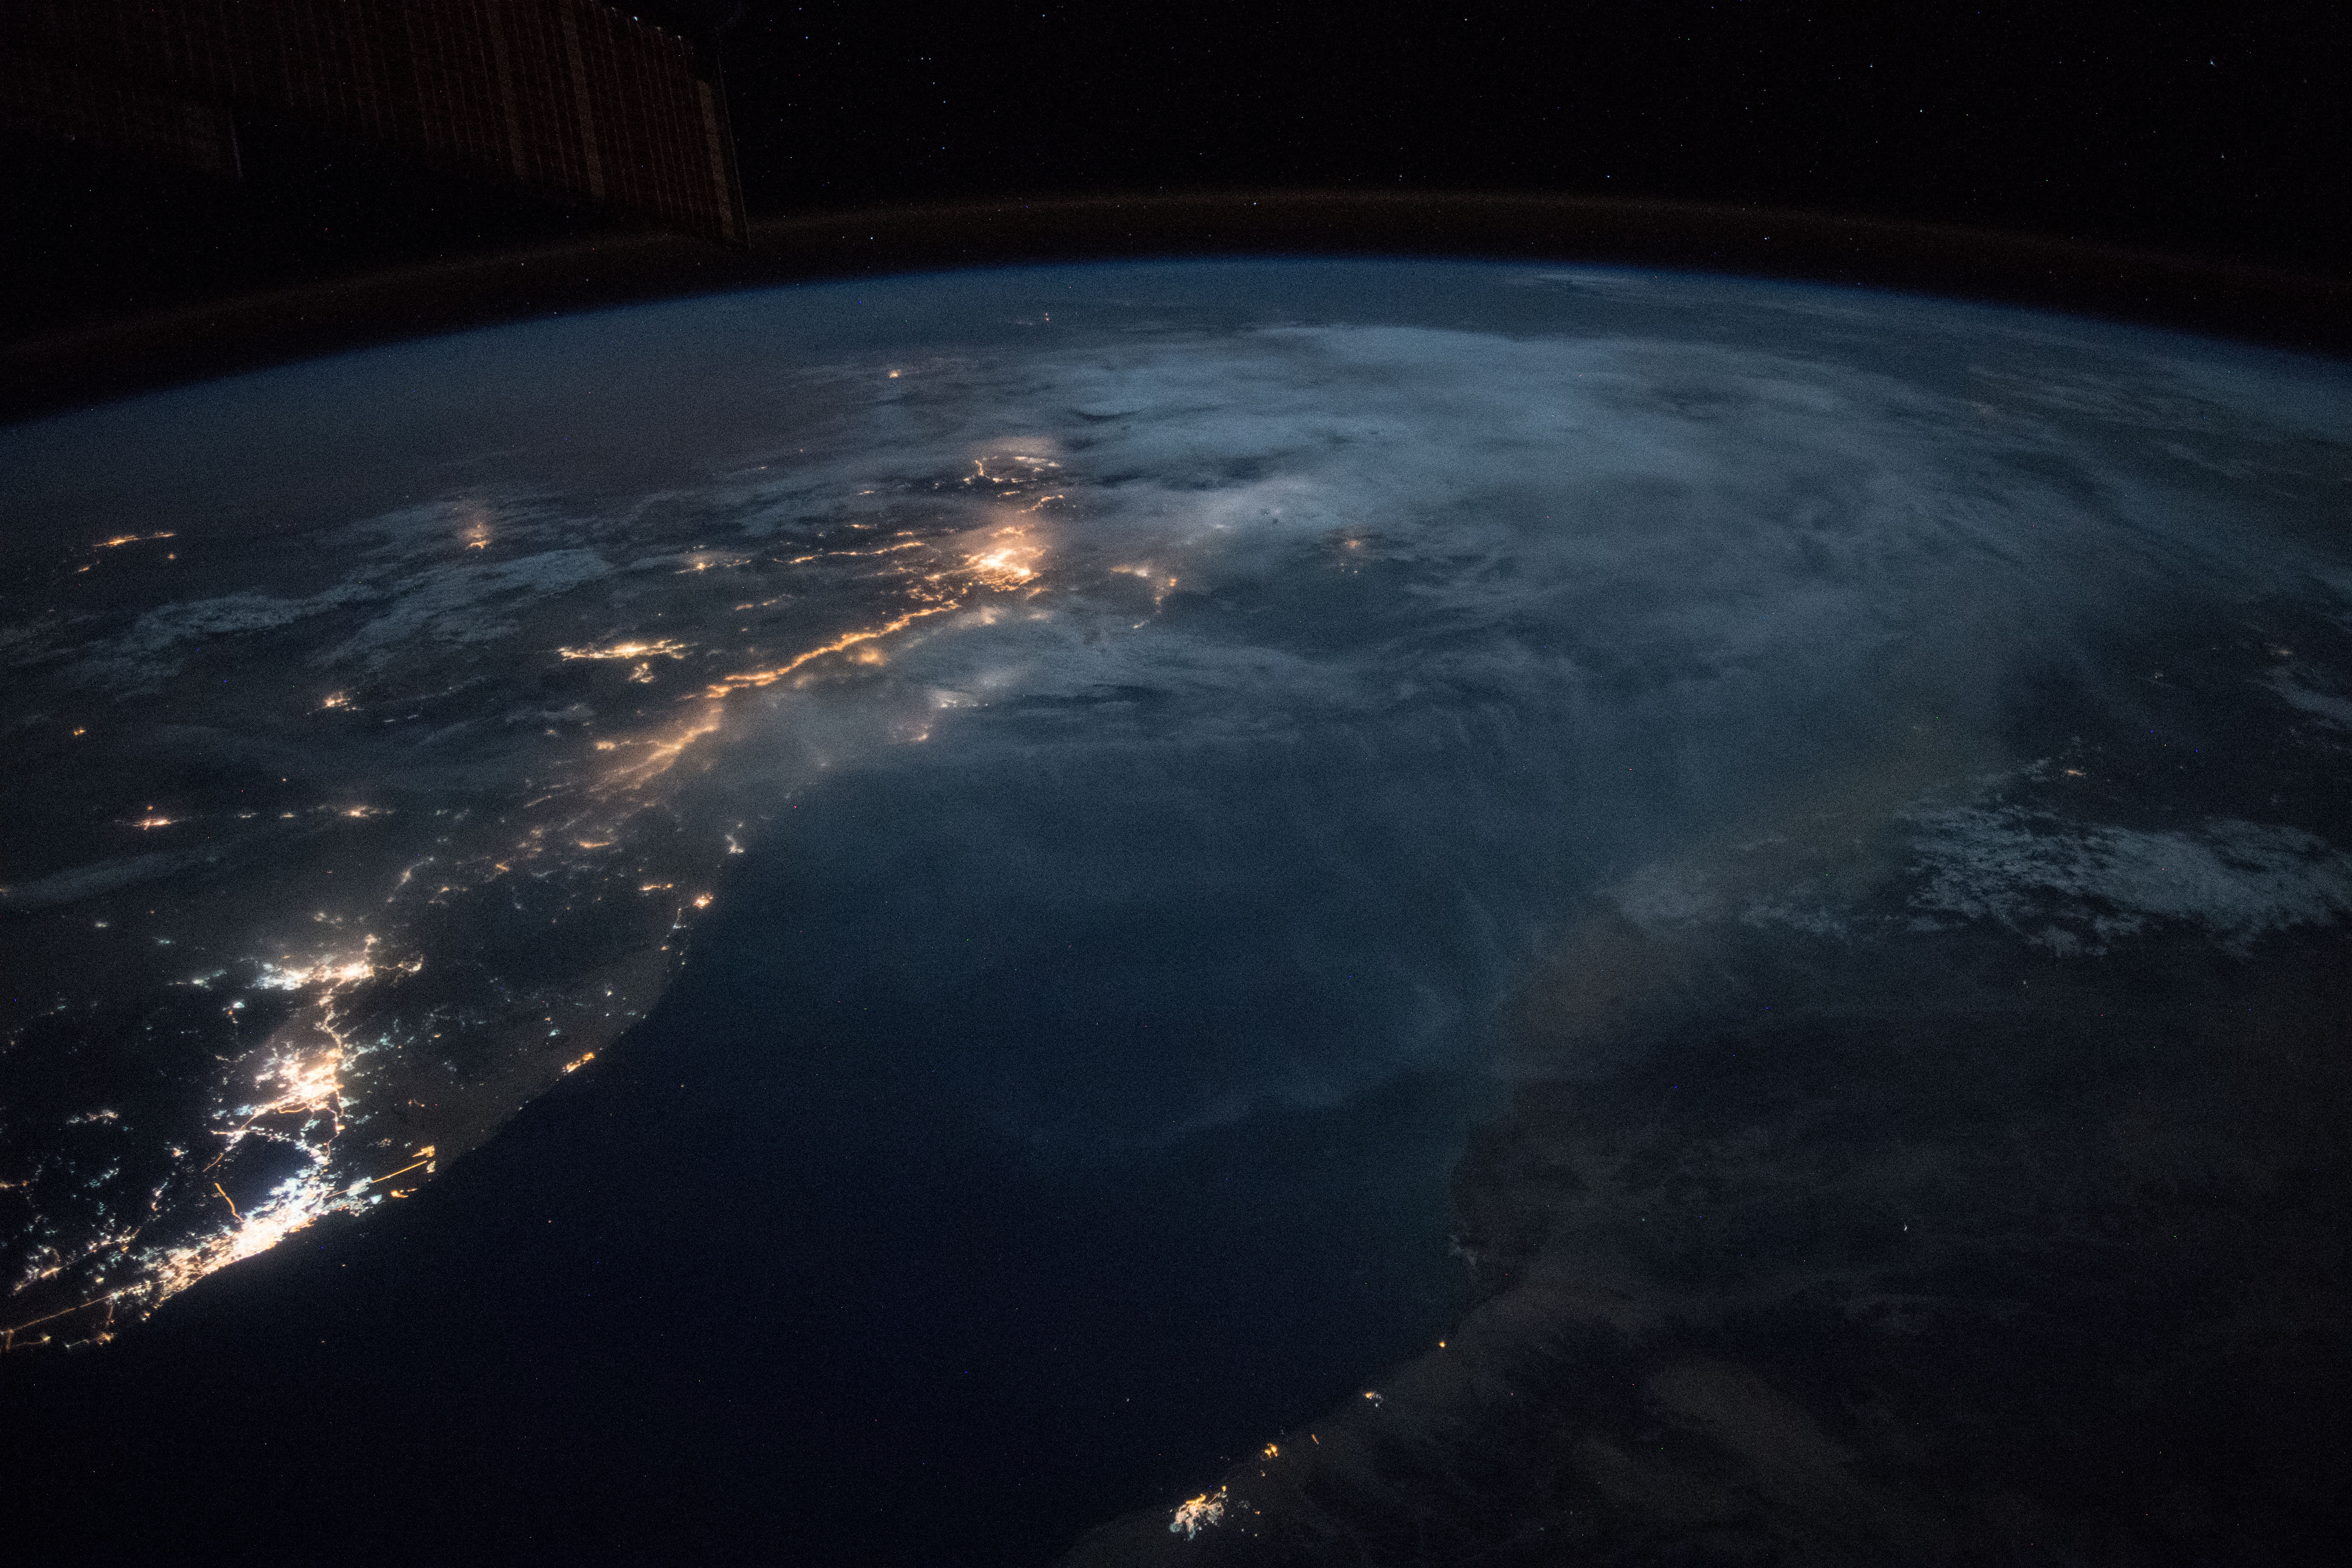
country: SAUDI ARABIA
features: ASIR MOUNTAINS, ABHA CITY, JAZAN CITY, RED SEA, JEDDAH CITY, MECCA CITY, TAIF CITY, NIGTH, EARTH LIMB
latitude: 19.0
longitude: 40.1
